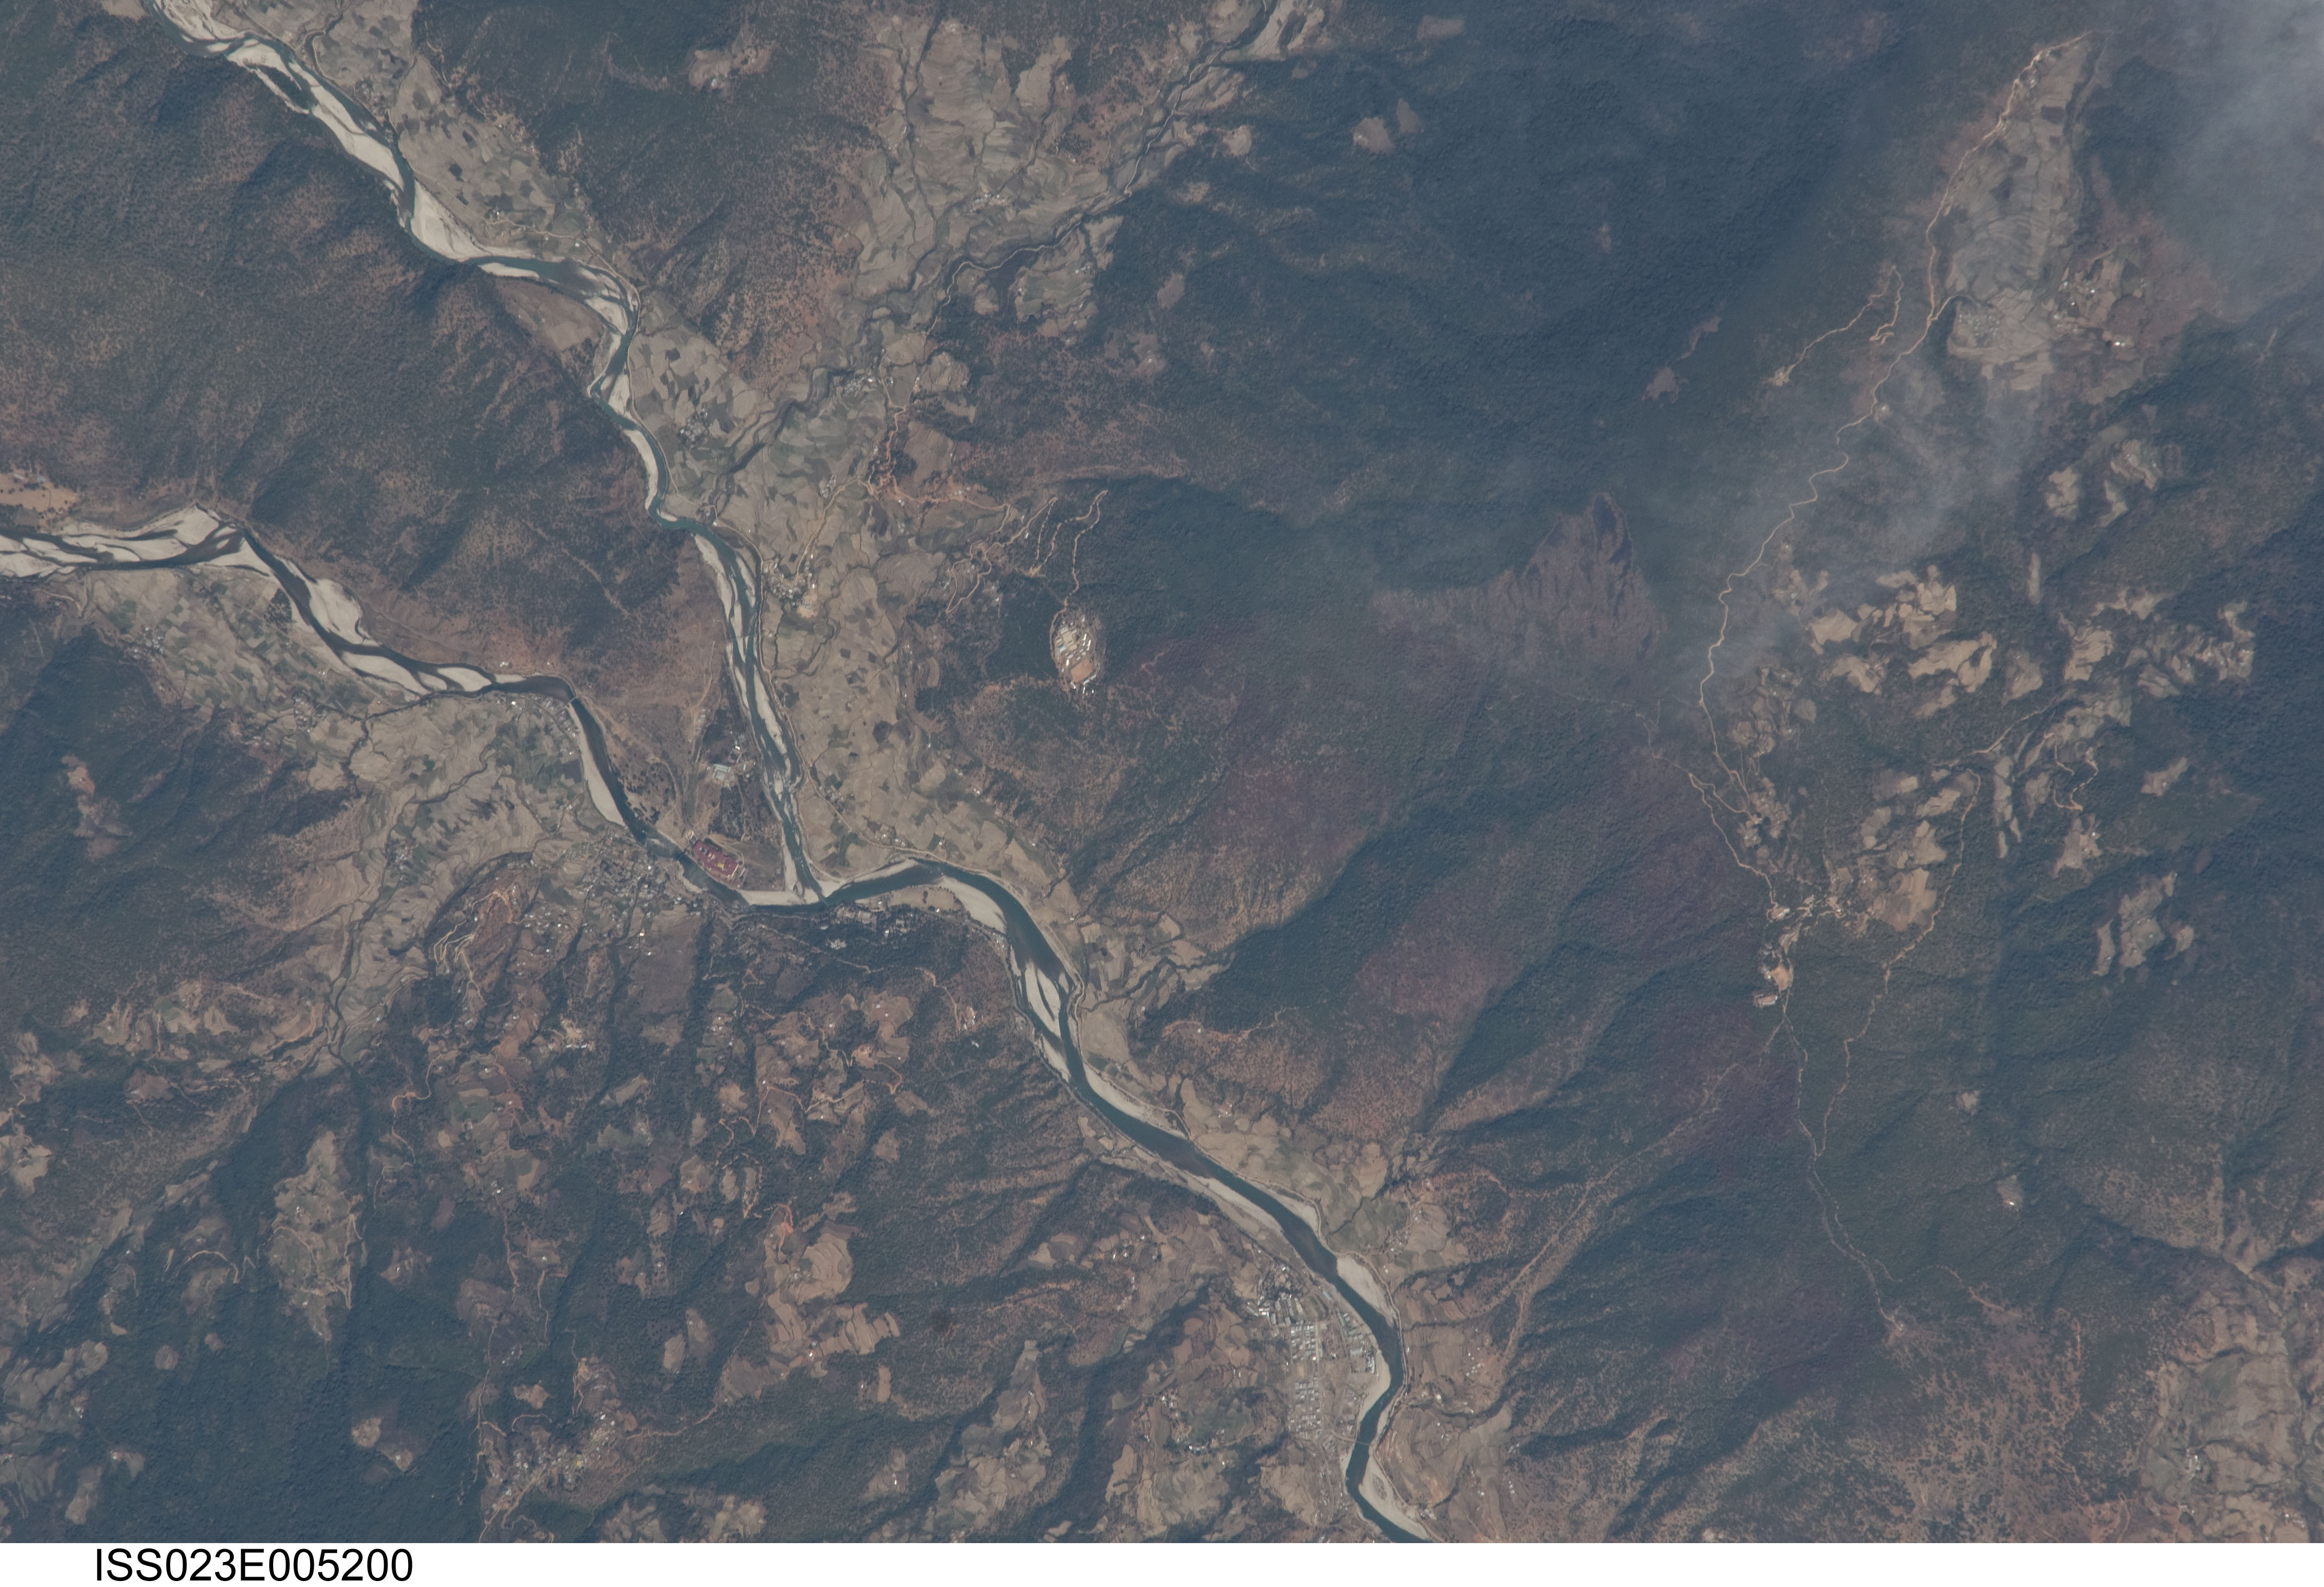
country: BHUTAN
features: SUNKOSH RIVER VALLEY, MTS., FOR., AGR., NORTH OF WANGDUE PHODRANG
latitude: 27.6
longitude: 89.9
